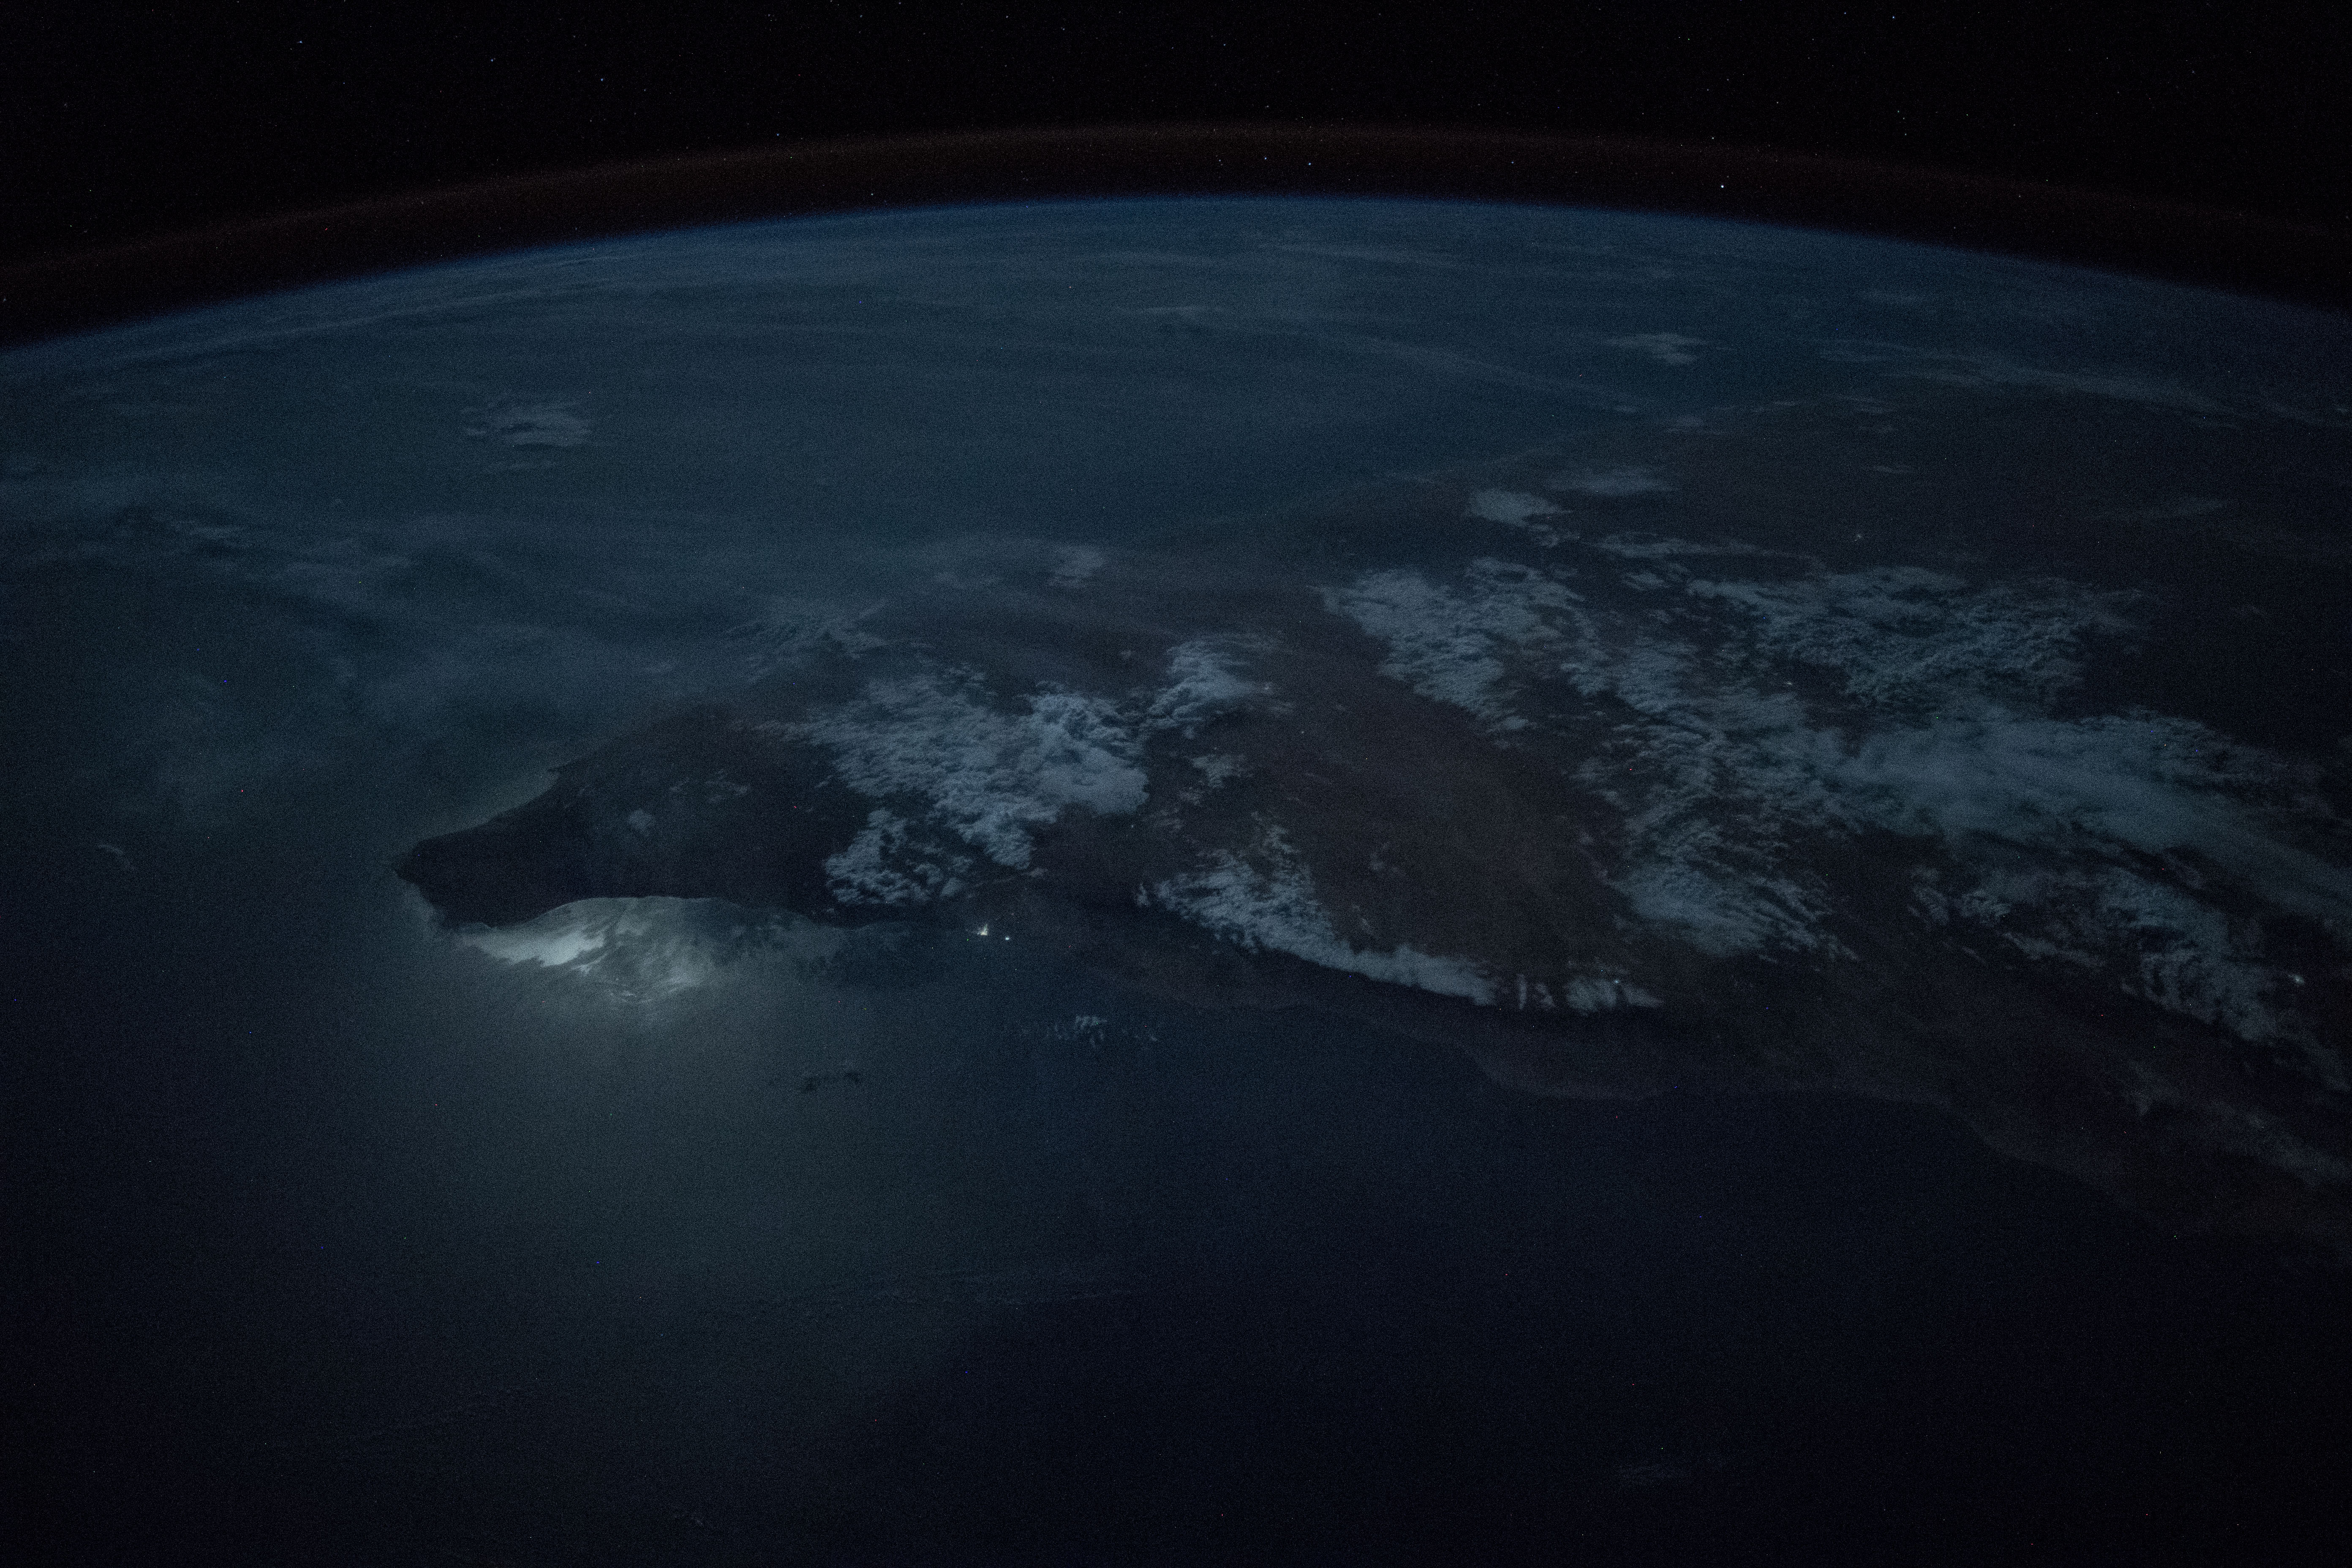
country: SOMALIA
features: GULF OF ADEN, DJIBOUTI, YEMEN, MOGADISHU, HADHRAMAUT MOUNTAINS, NIGHT, EARTH LIMB
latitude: 10.3
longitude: 48.9
